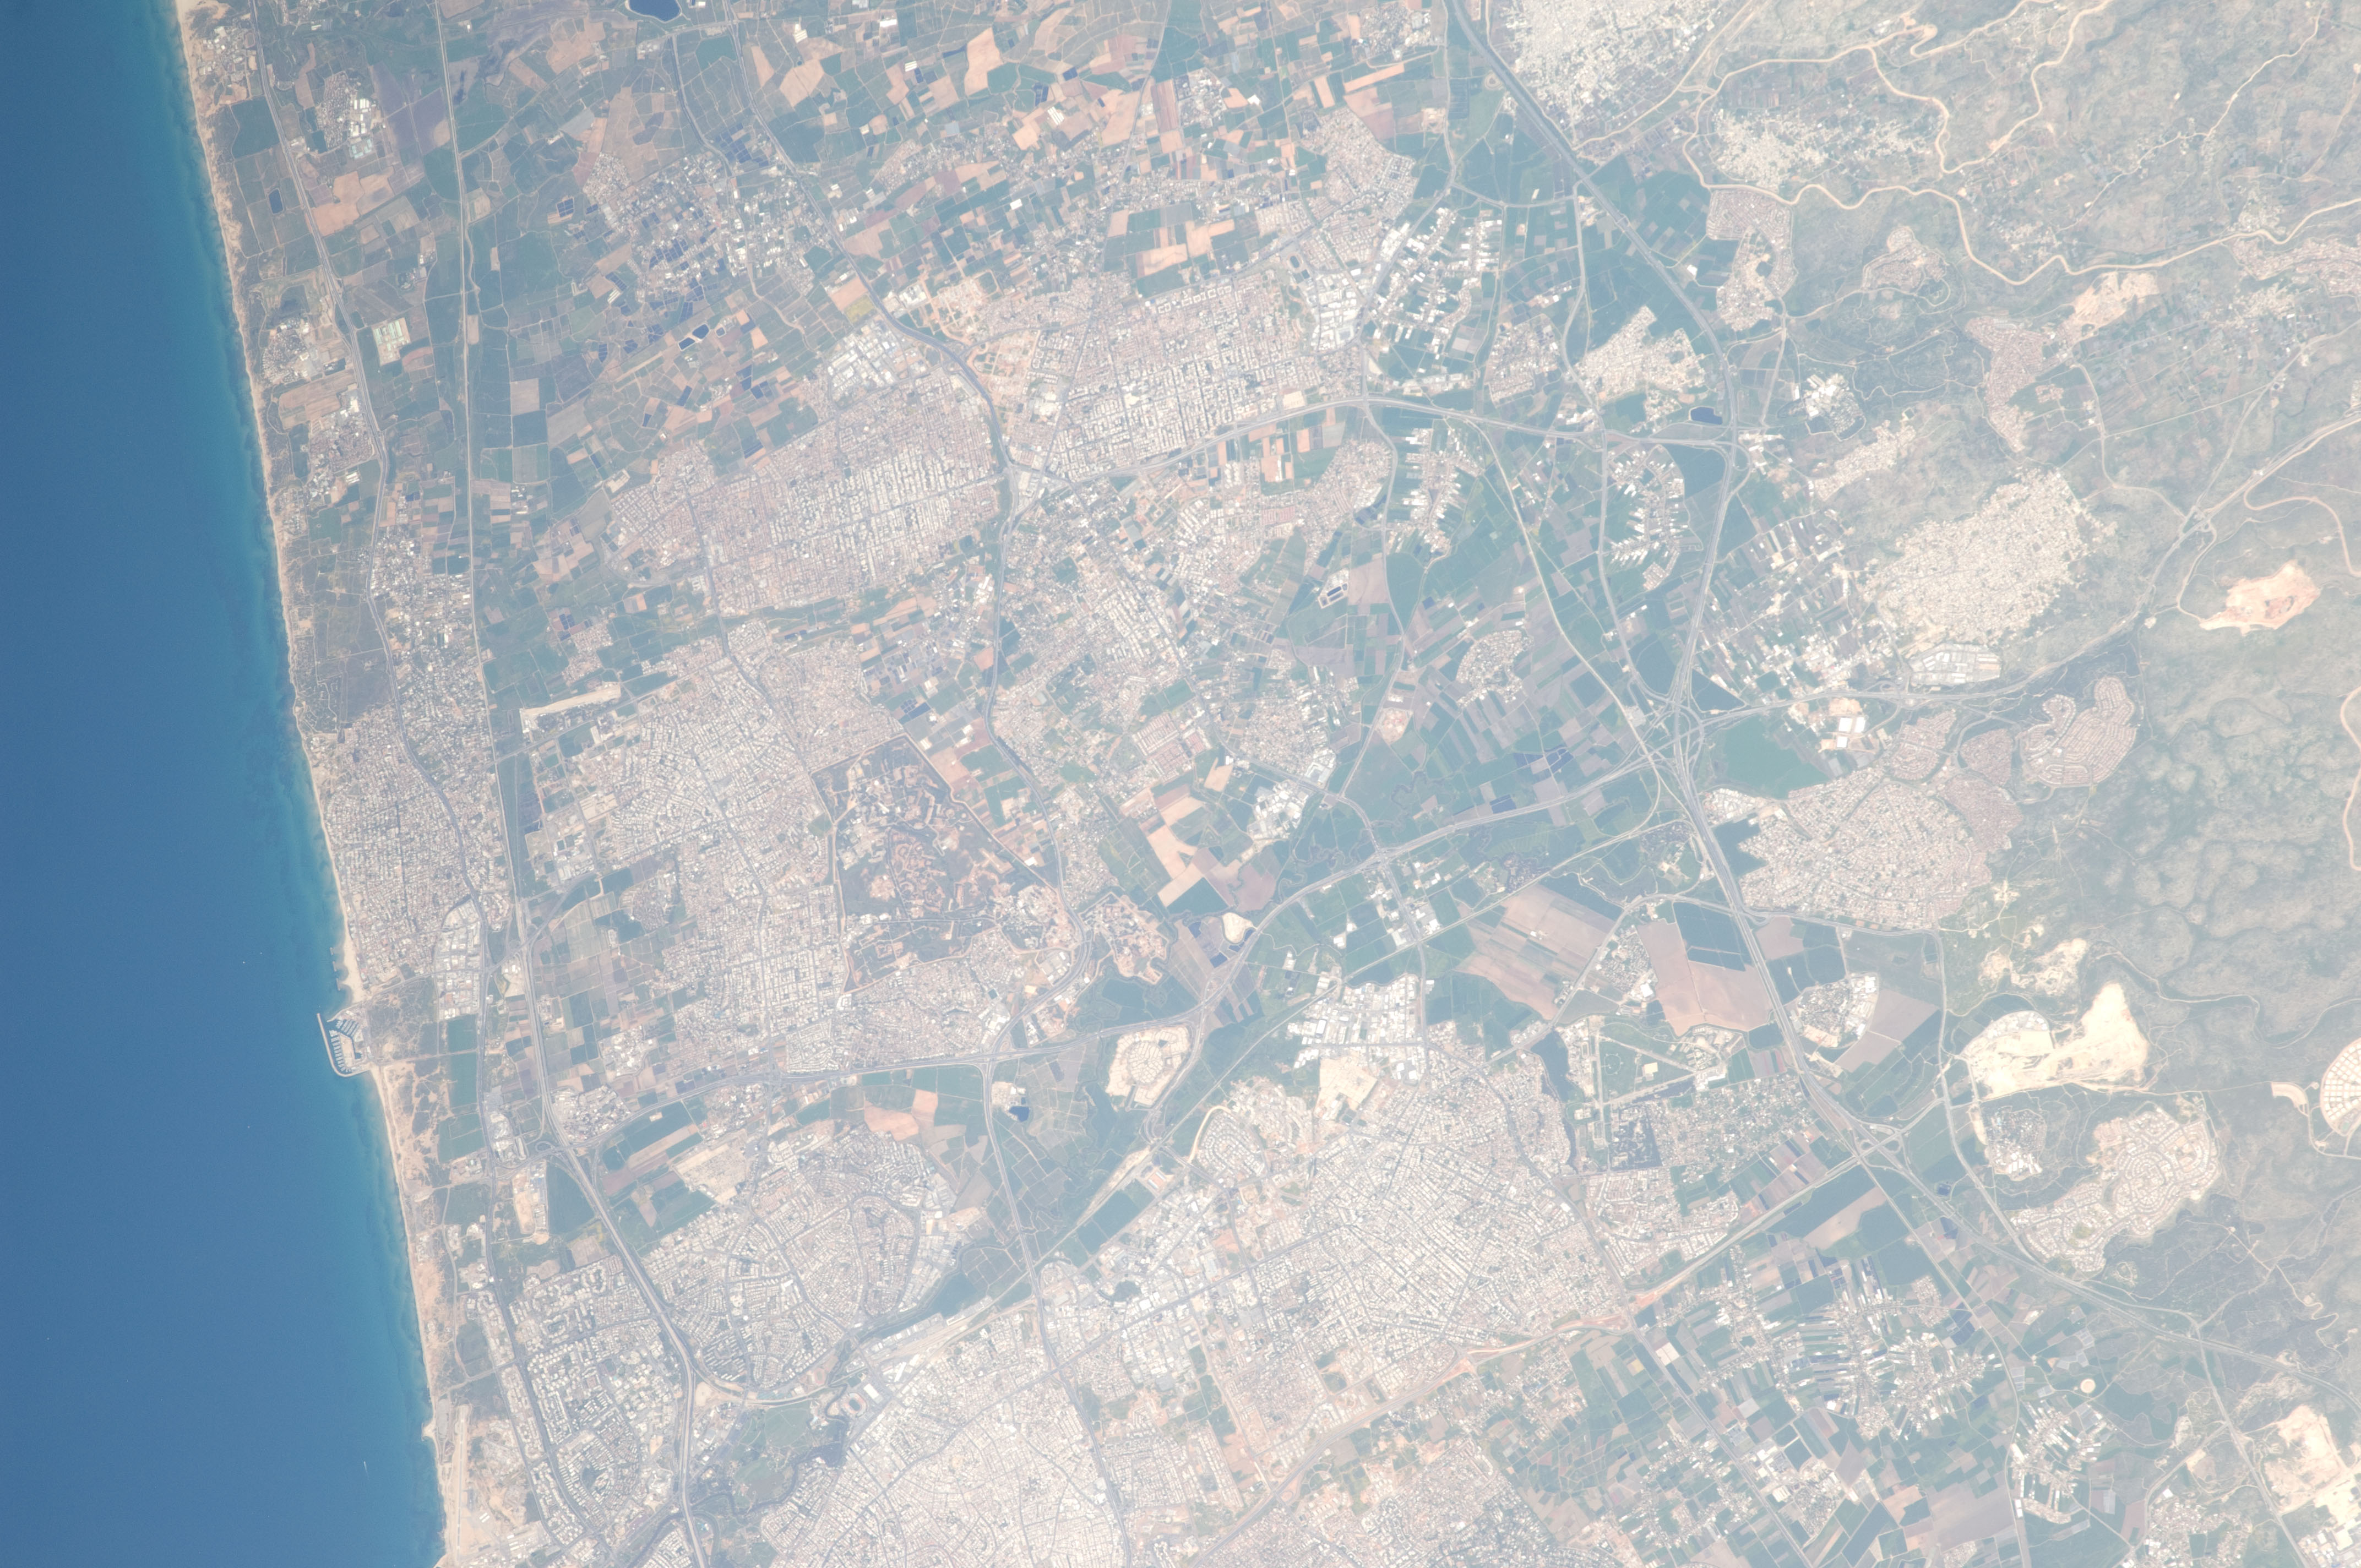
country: ISRAEL
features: MEDITERRANEAN SEA, COAST, NORTHEAST TEL AVIV, AGR., TOWNS, ROADS, HILLS
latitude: 32.1
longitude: 34.9
